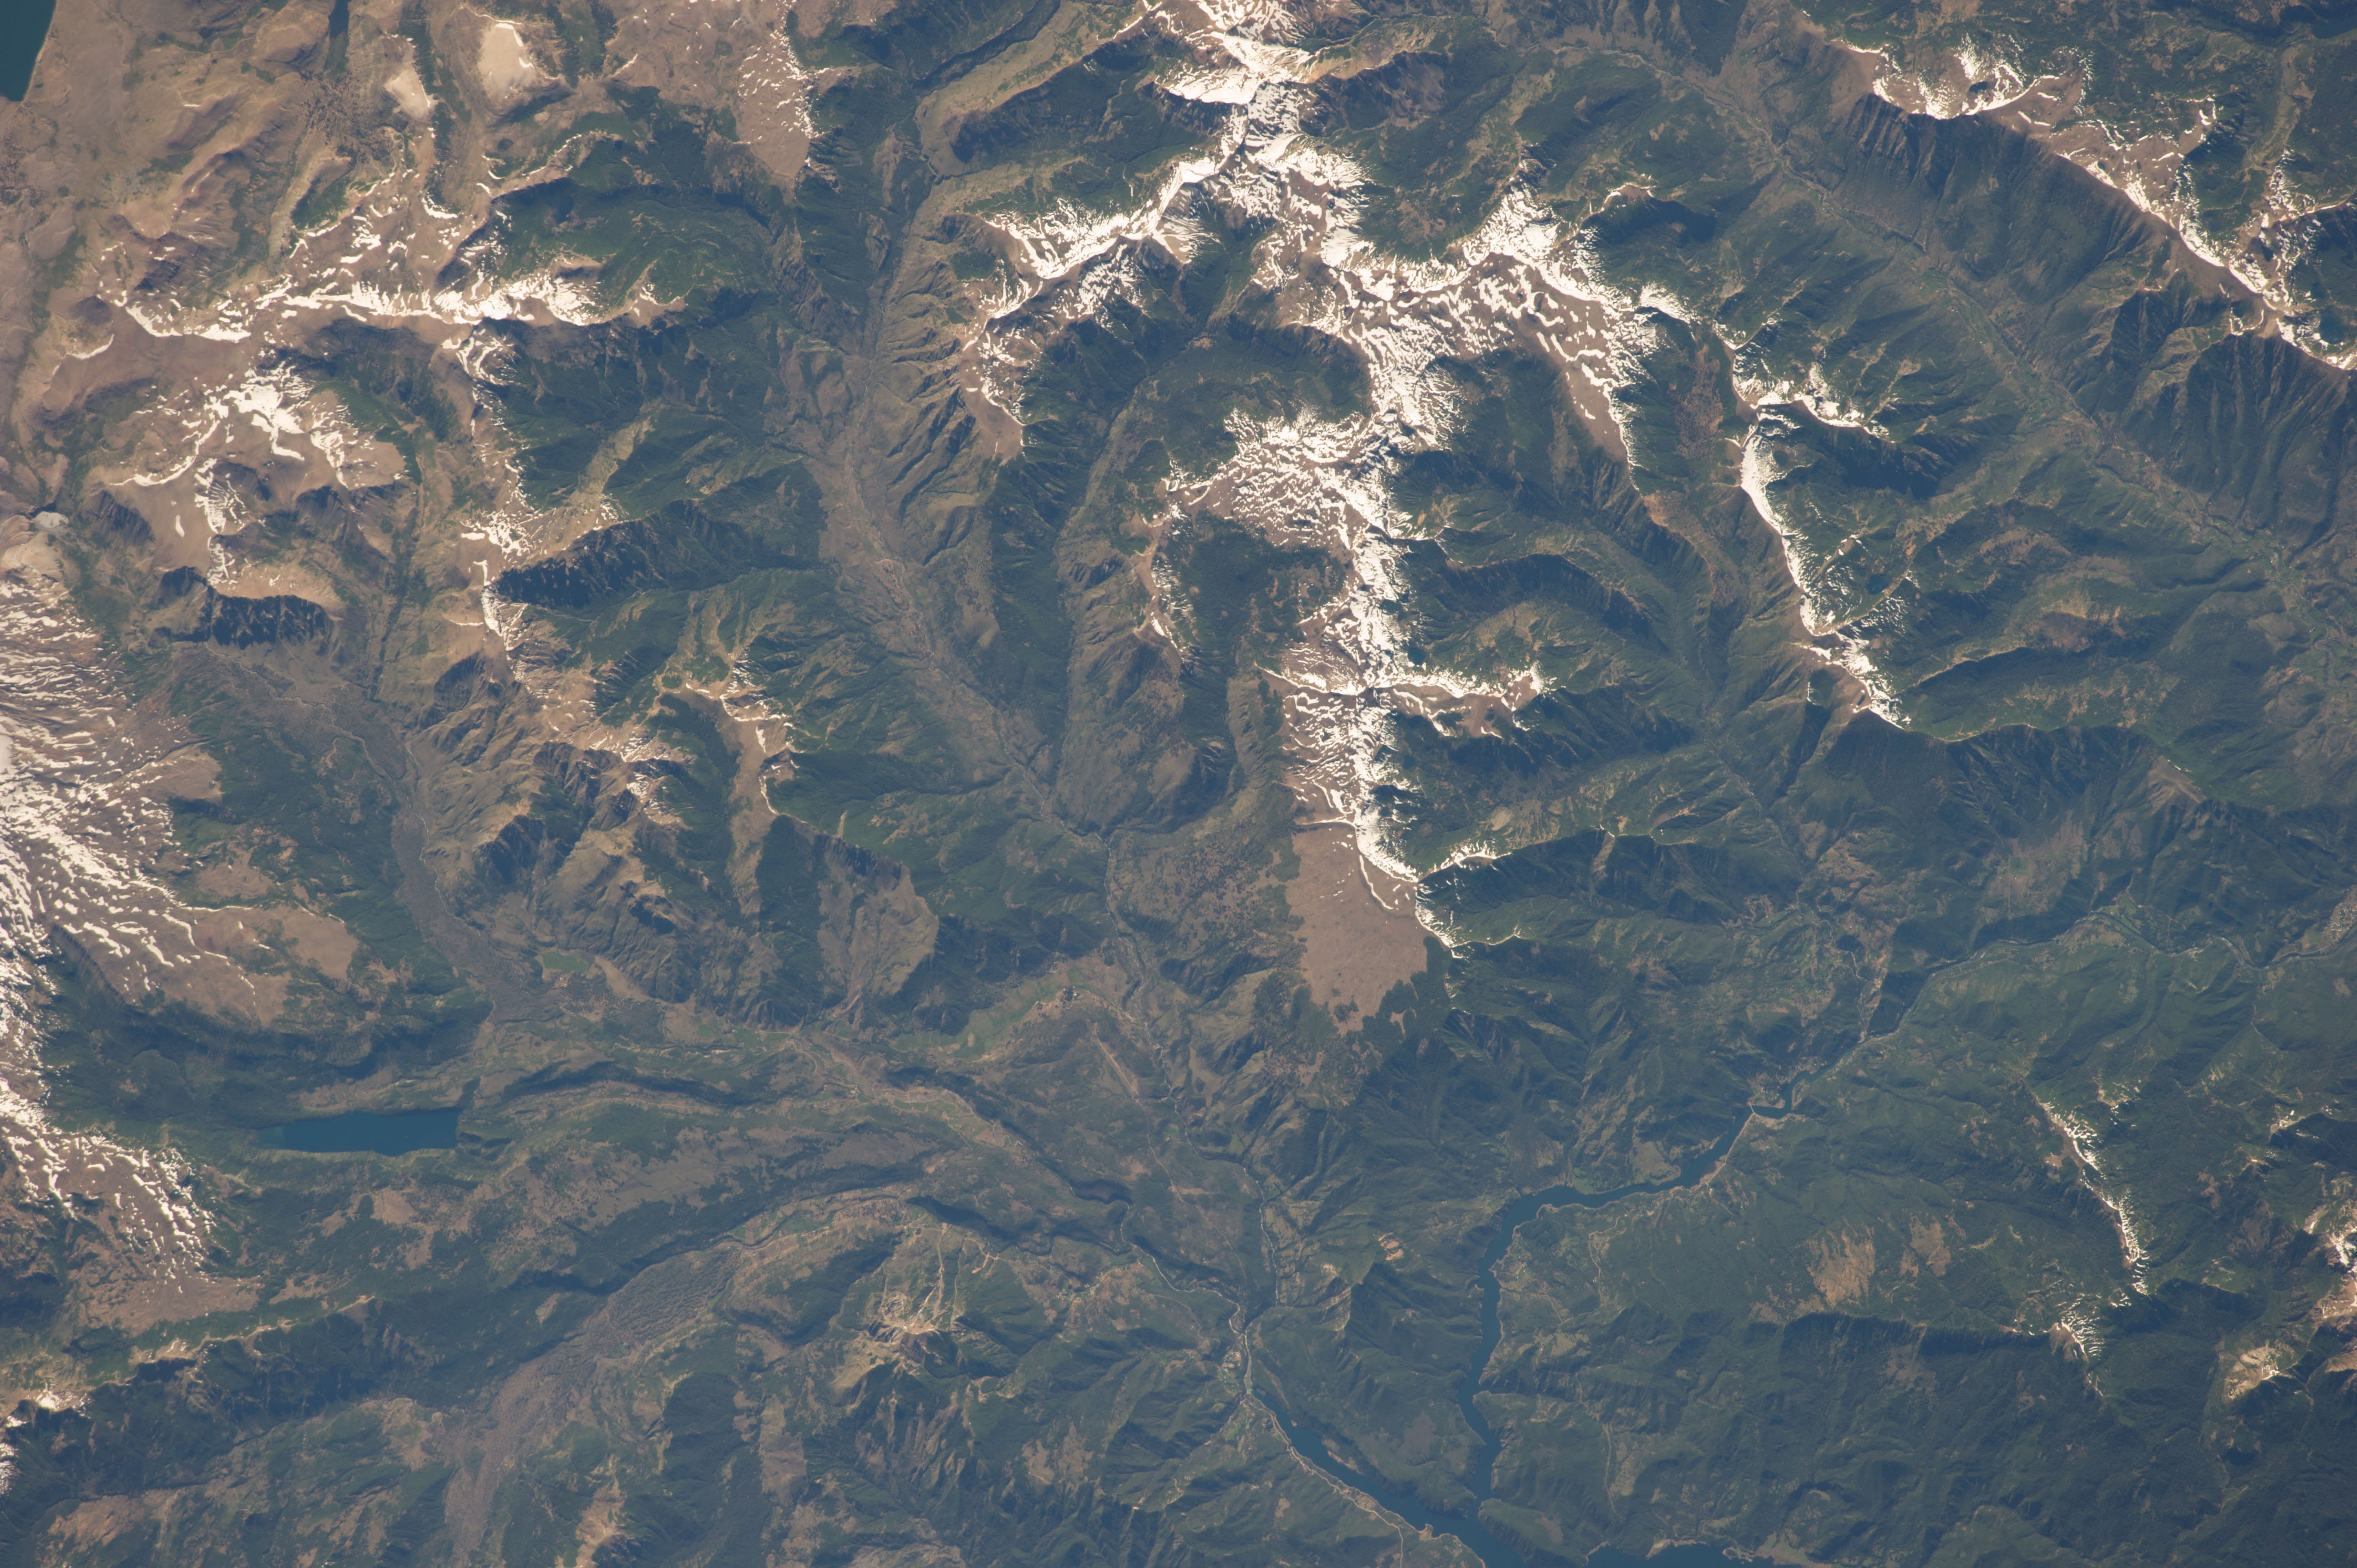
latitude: -38.0
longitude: -71.1
